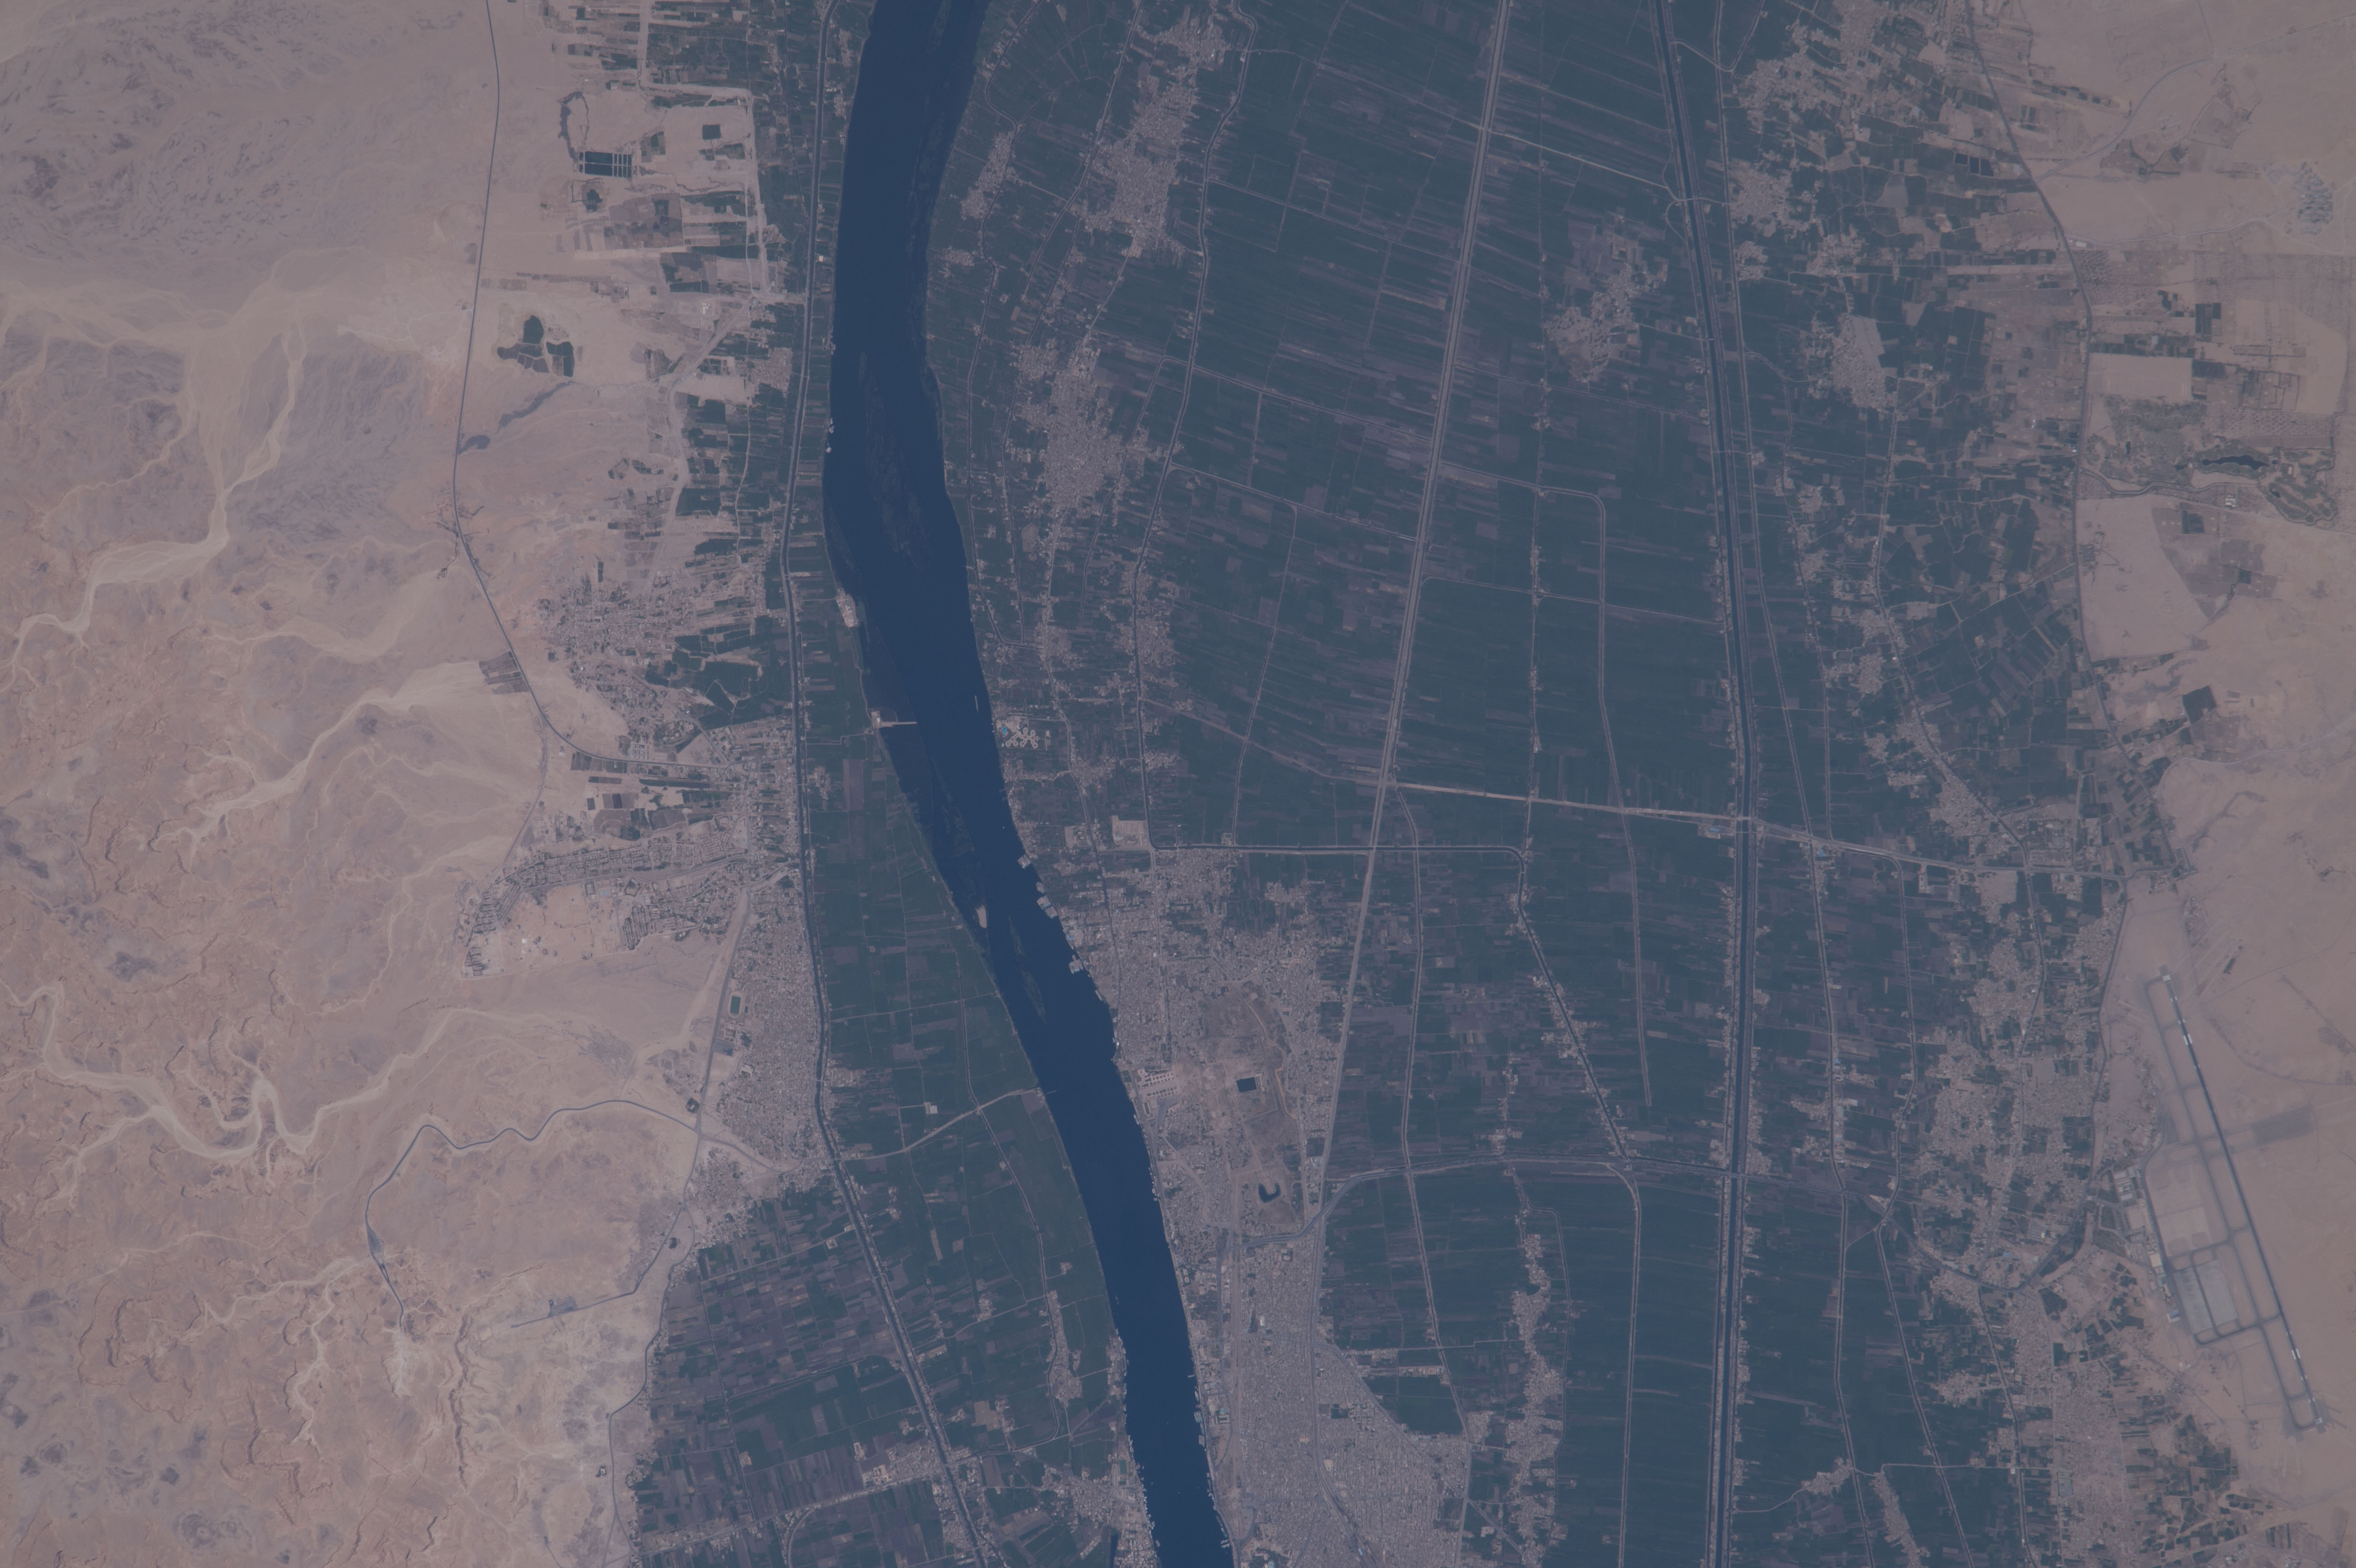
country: EGYPT
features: NILE RIVER, LUXOR, AL TARIF, EZBET ABOU HABASHY, AZ ZAYNIYYAH QIBLI
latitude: 25.7
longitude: 32.7
